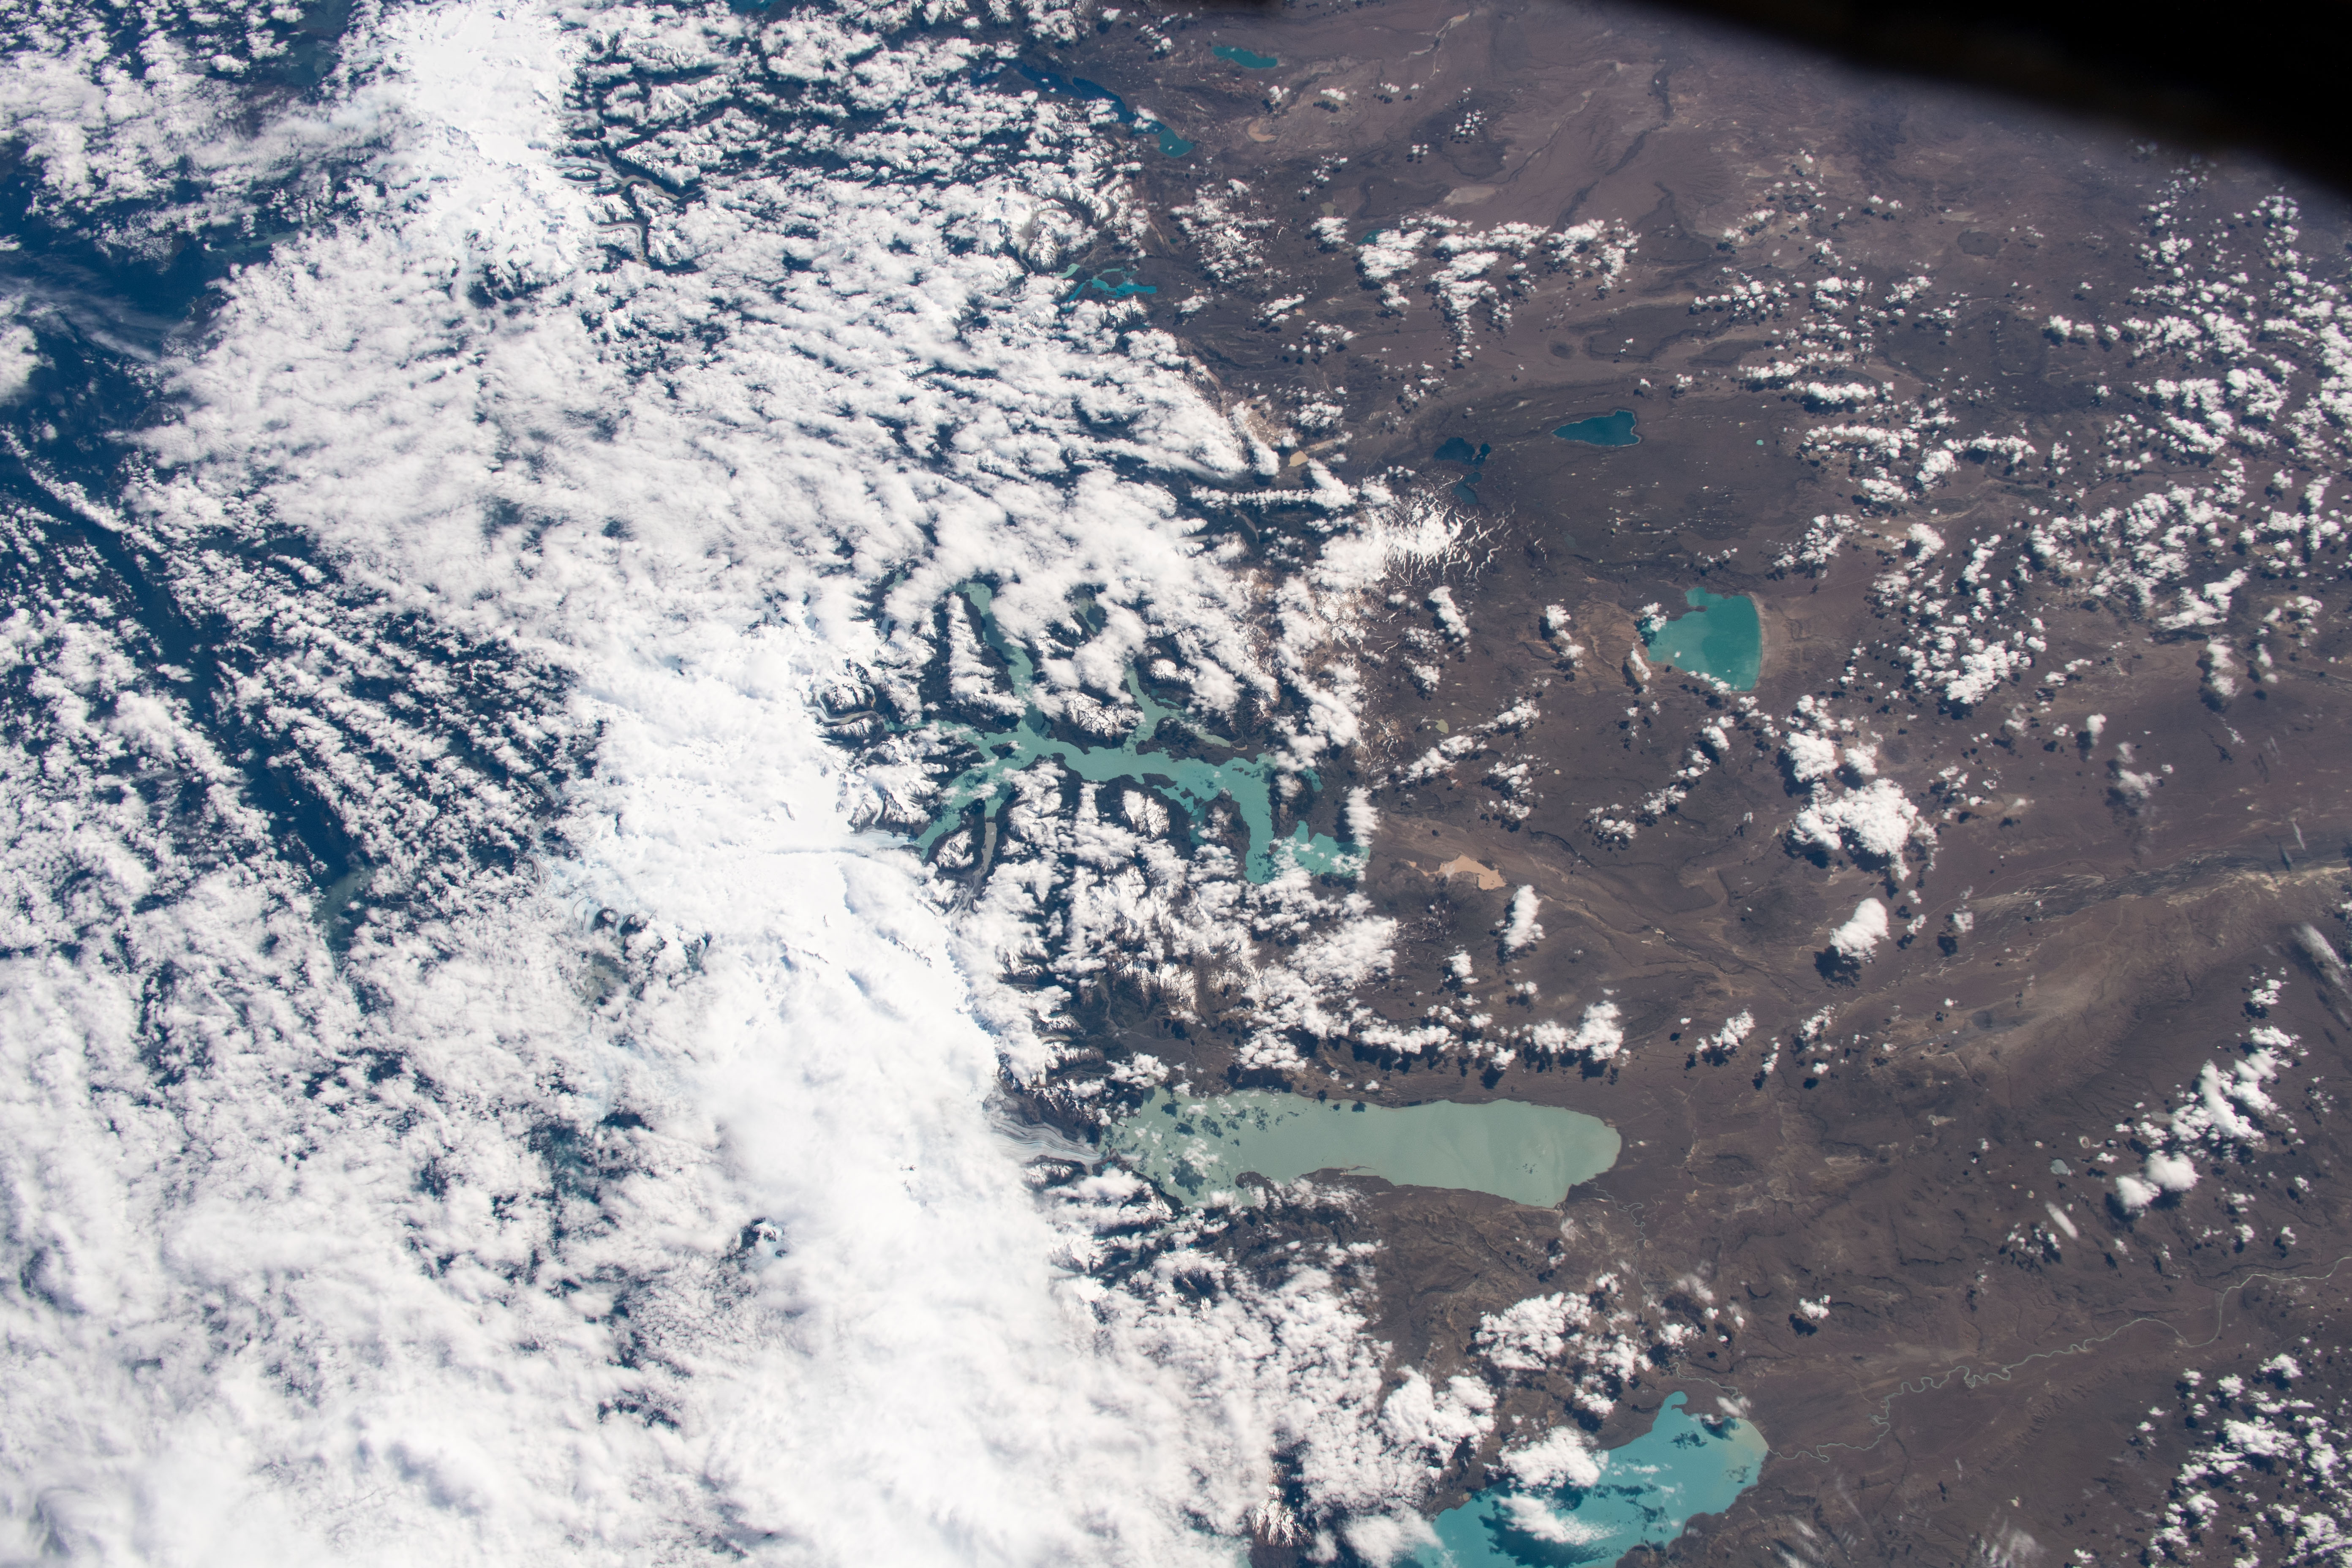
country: ARGENTINA
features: ARGENTINO LAKE, VIEDMA LAKE, OHIGGINS/SAN MARTIN LAKE, CARDIEL LAKE
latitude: -49.0
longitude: -72.5
